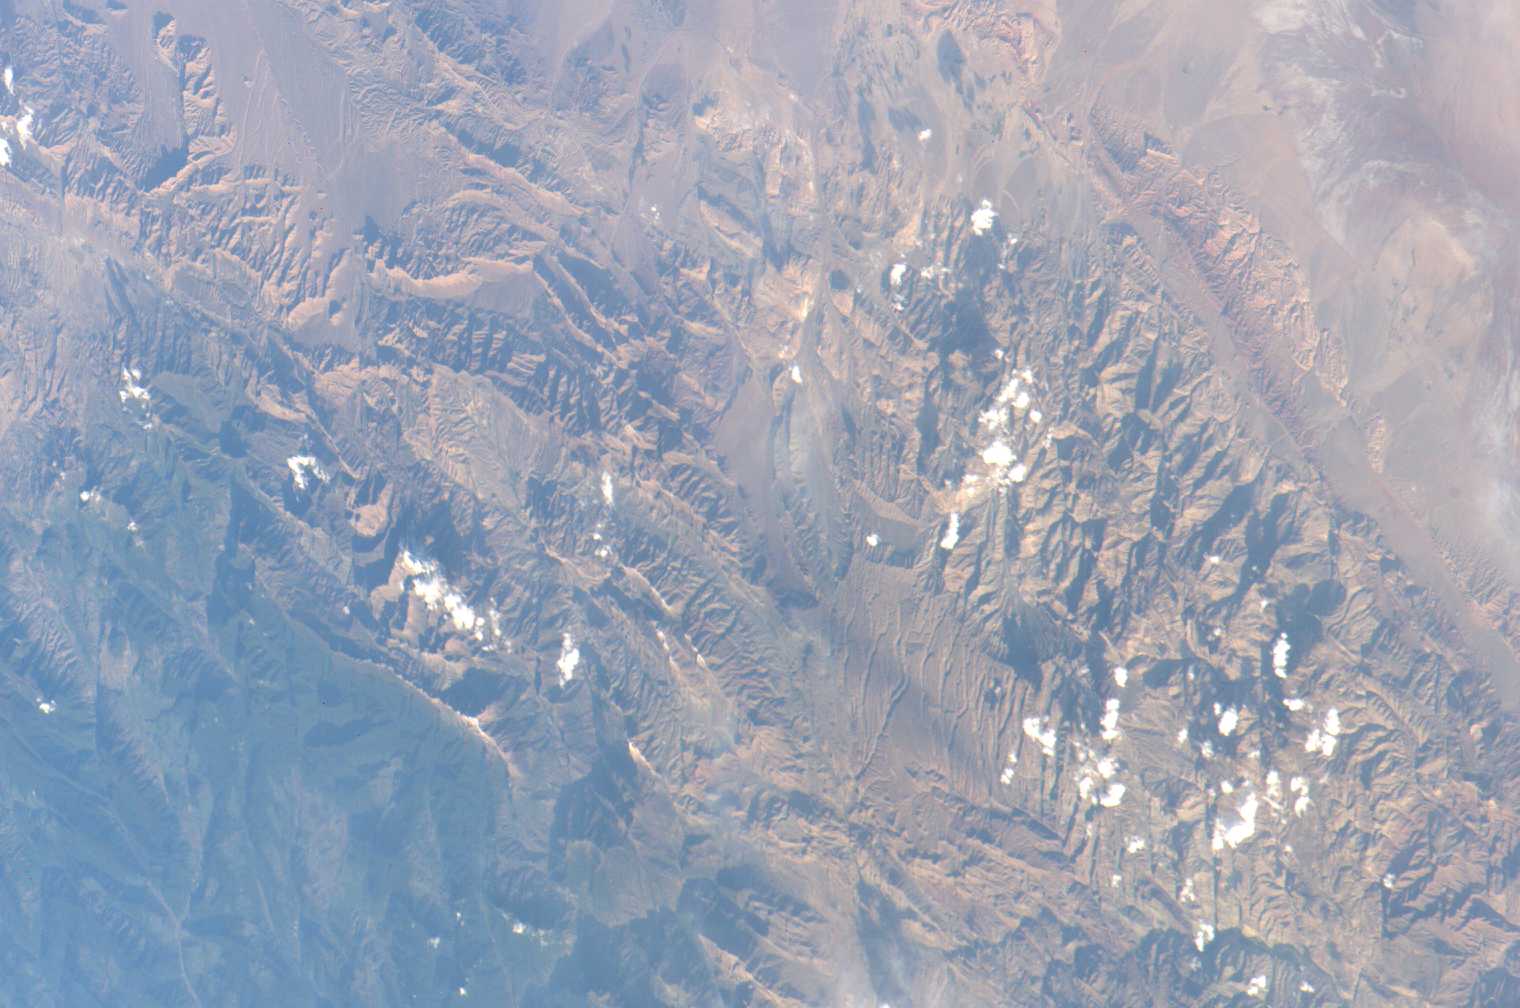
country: IRAN
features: ELBURZ MTS., ASTERABAD
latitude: 35.5
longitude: 53.0
